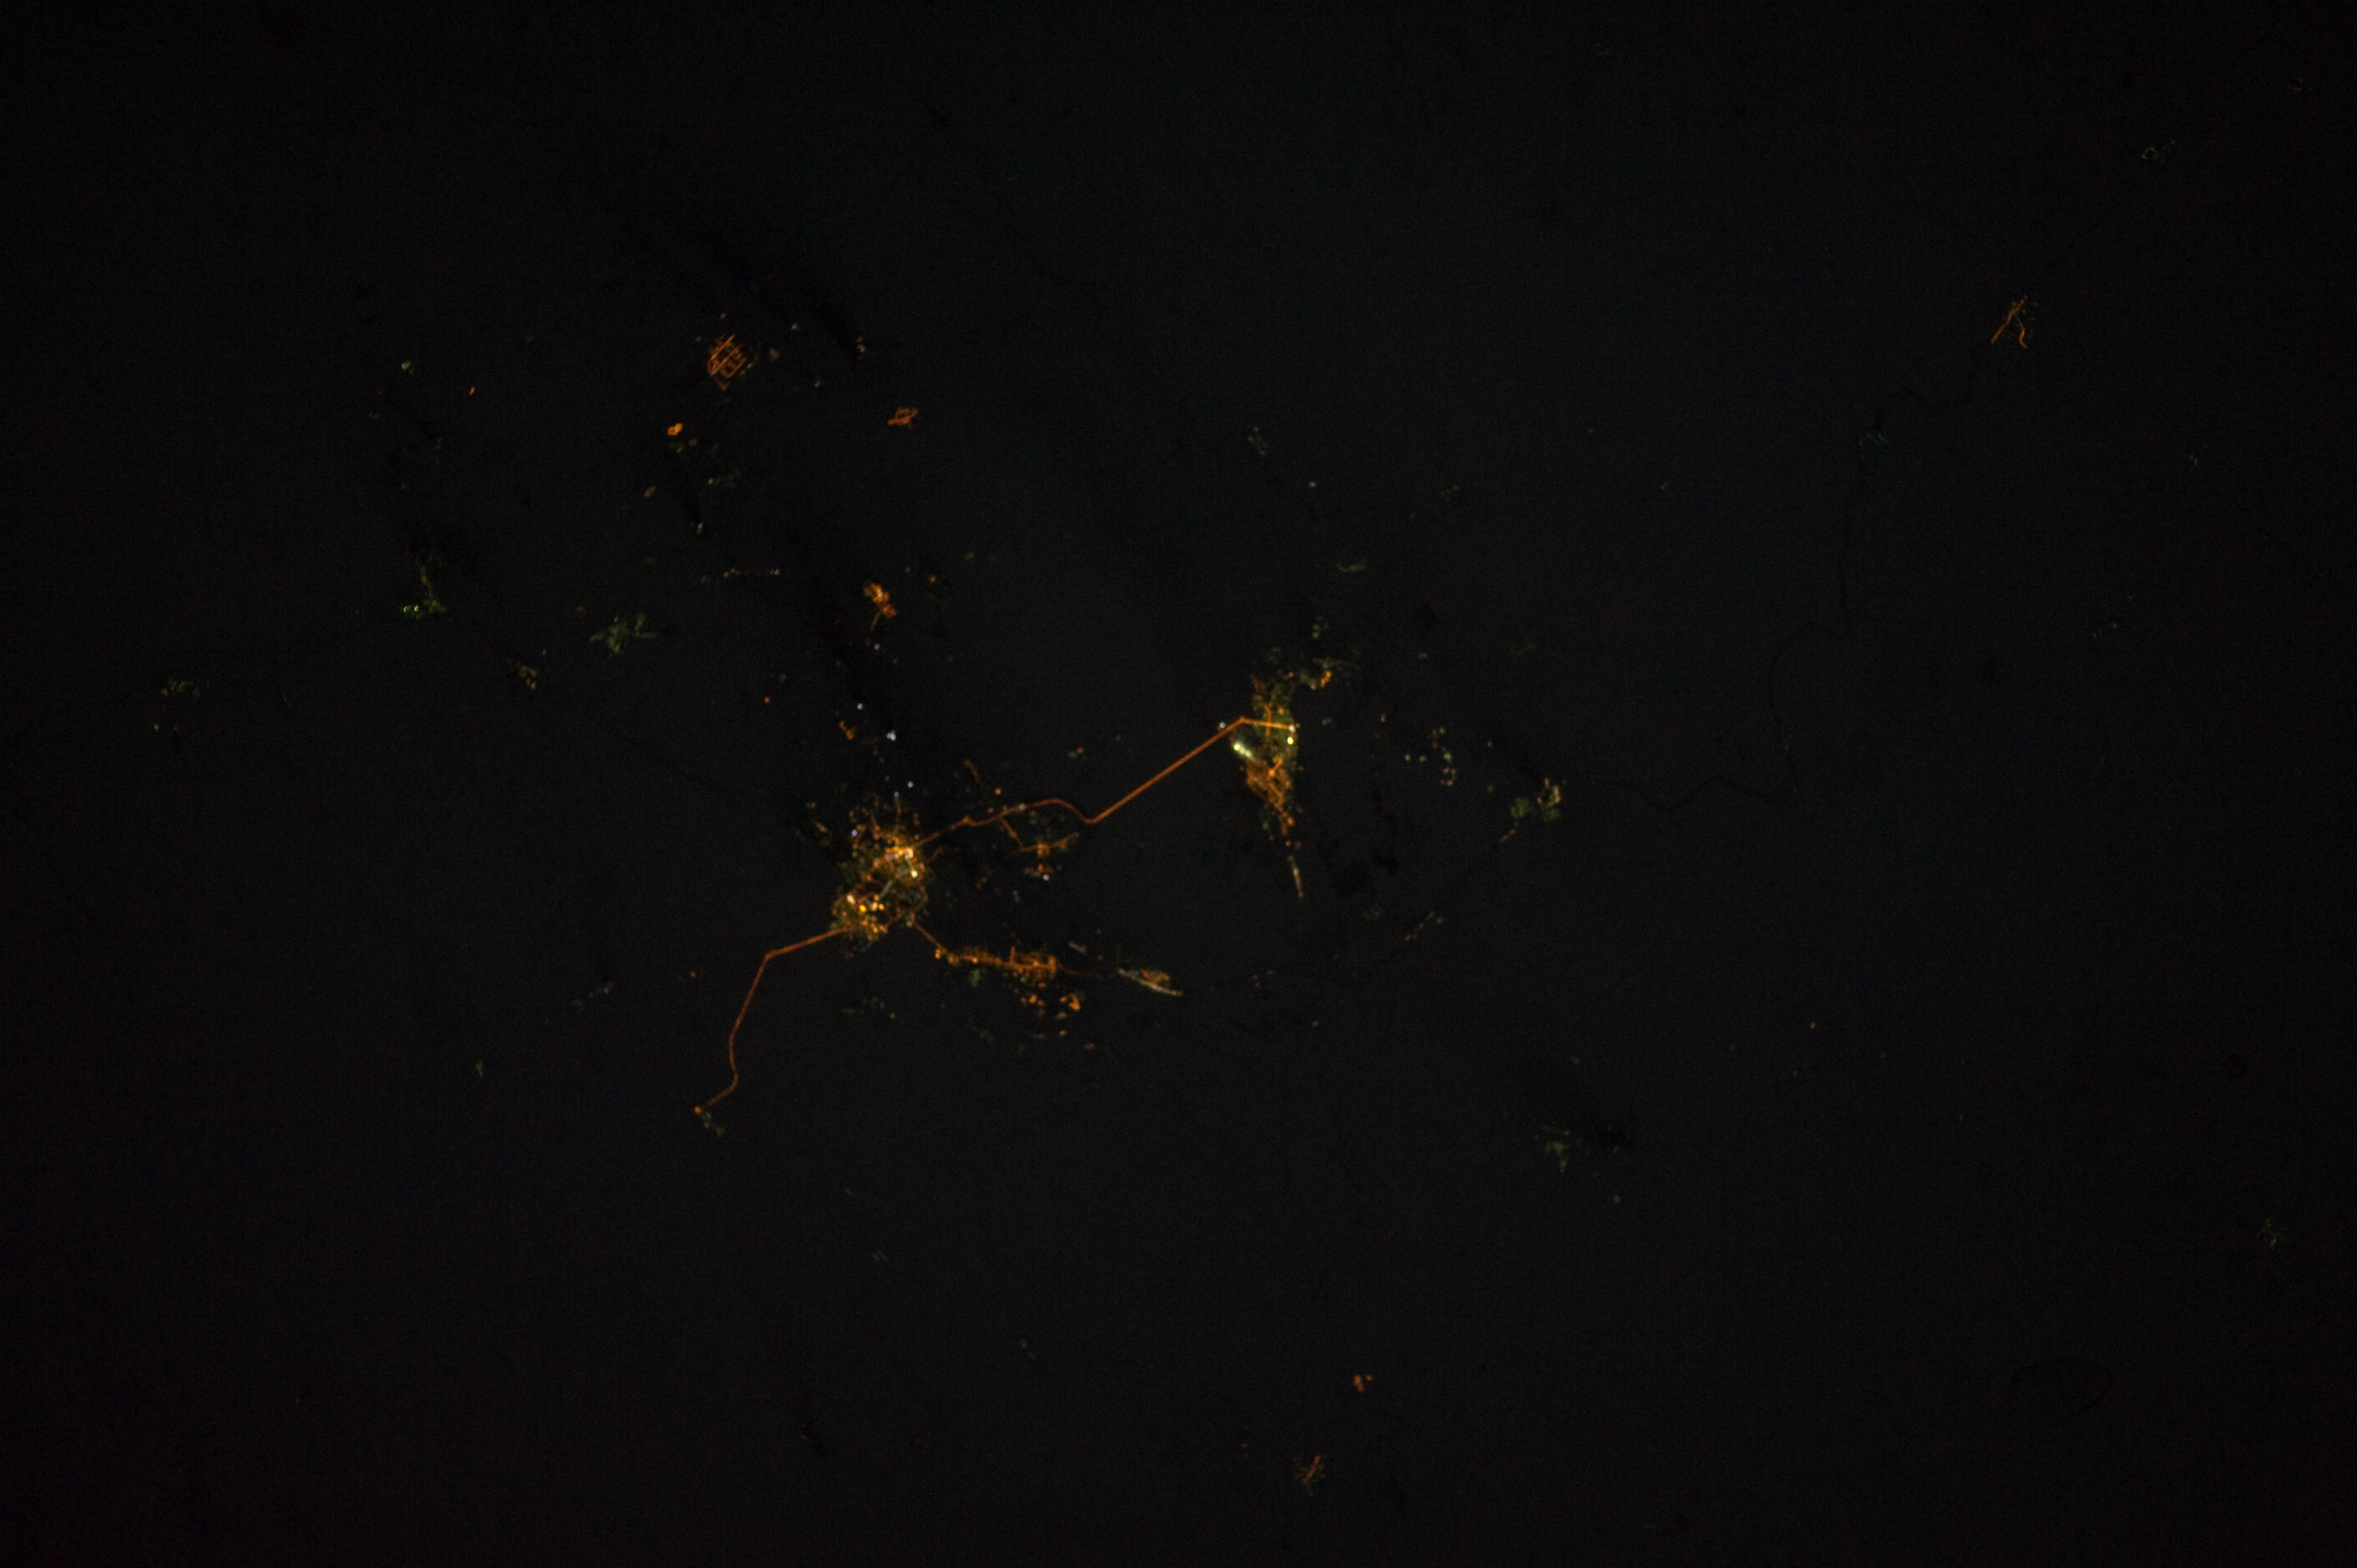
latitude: 49.8
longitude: 73.0
